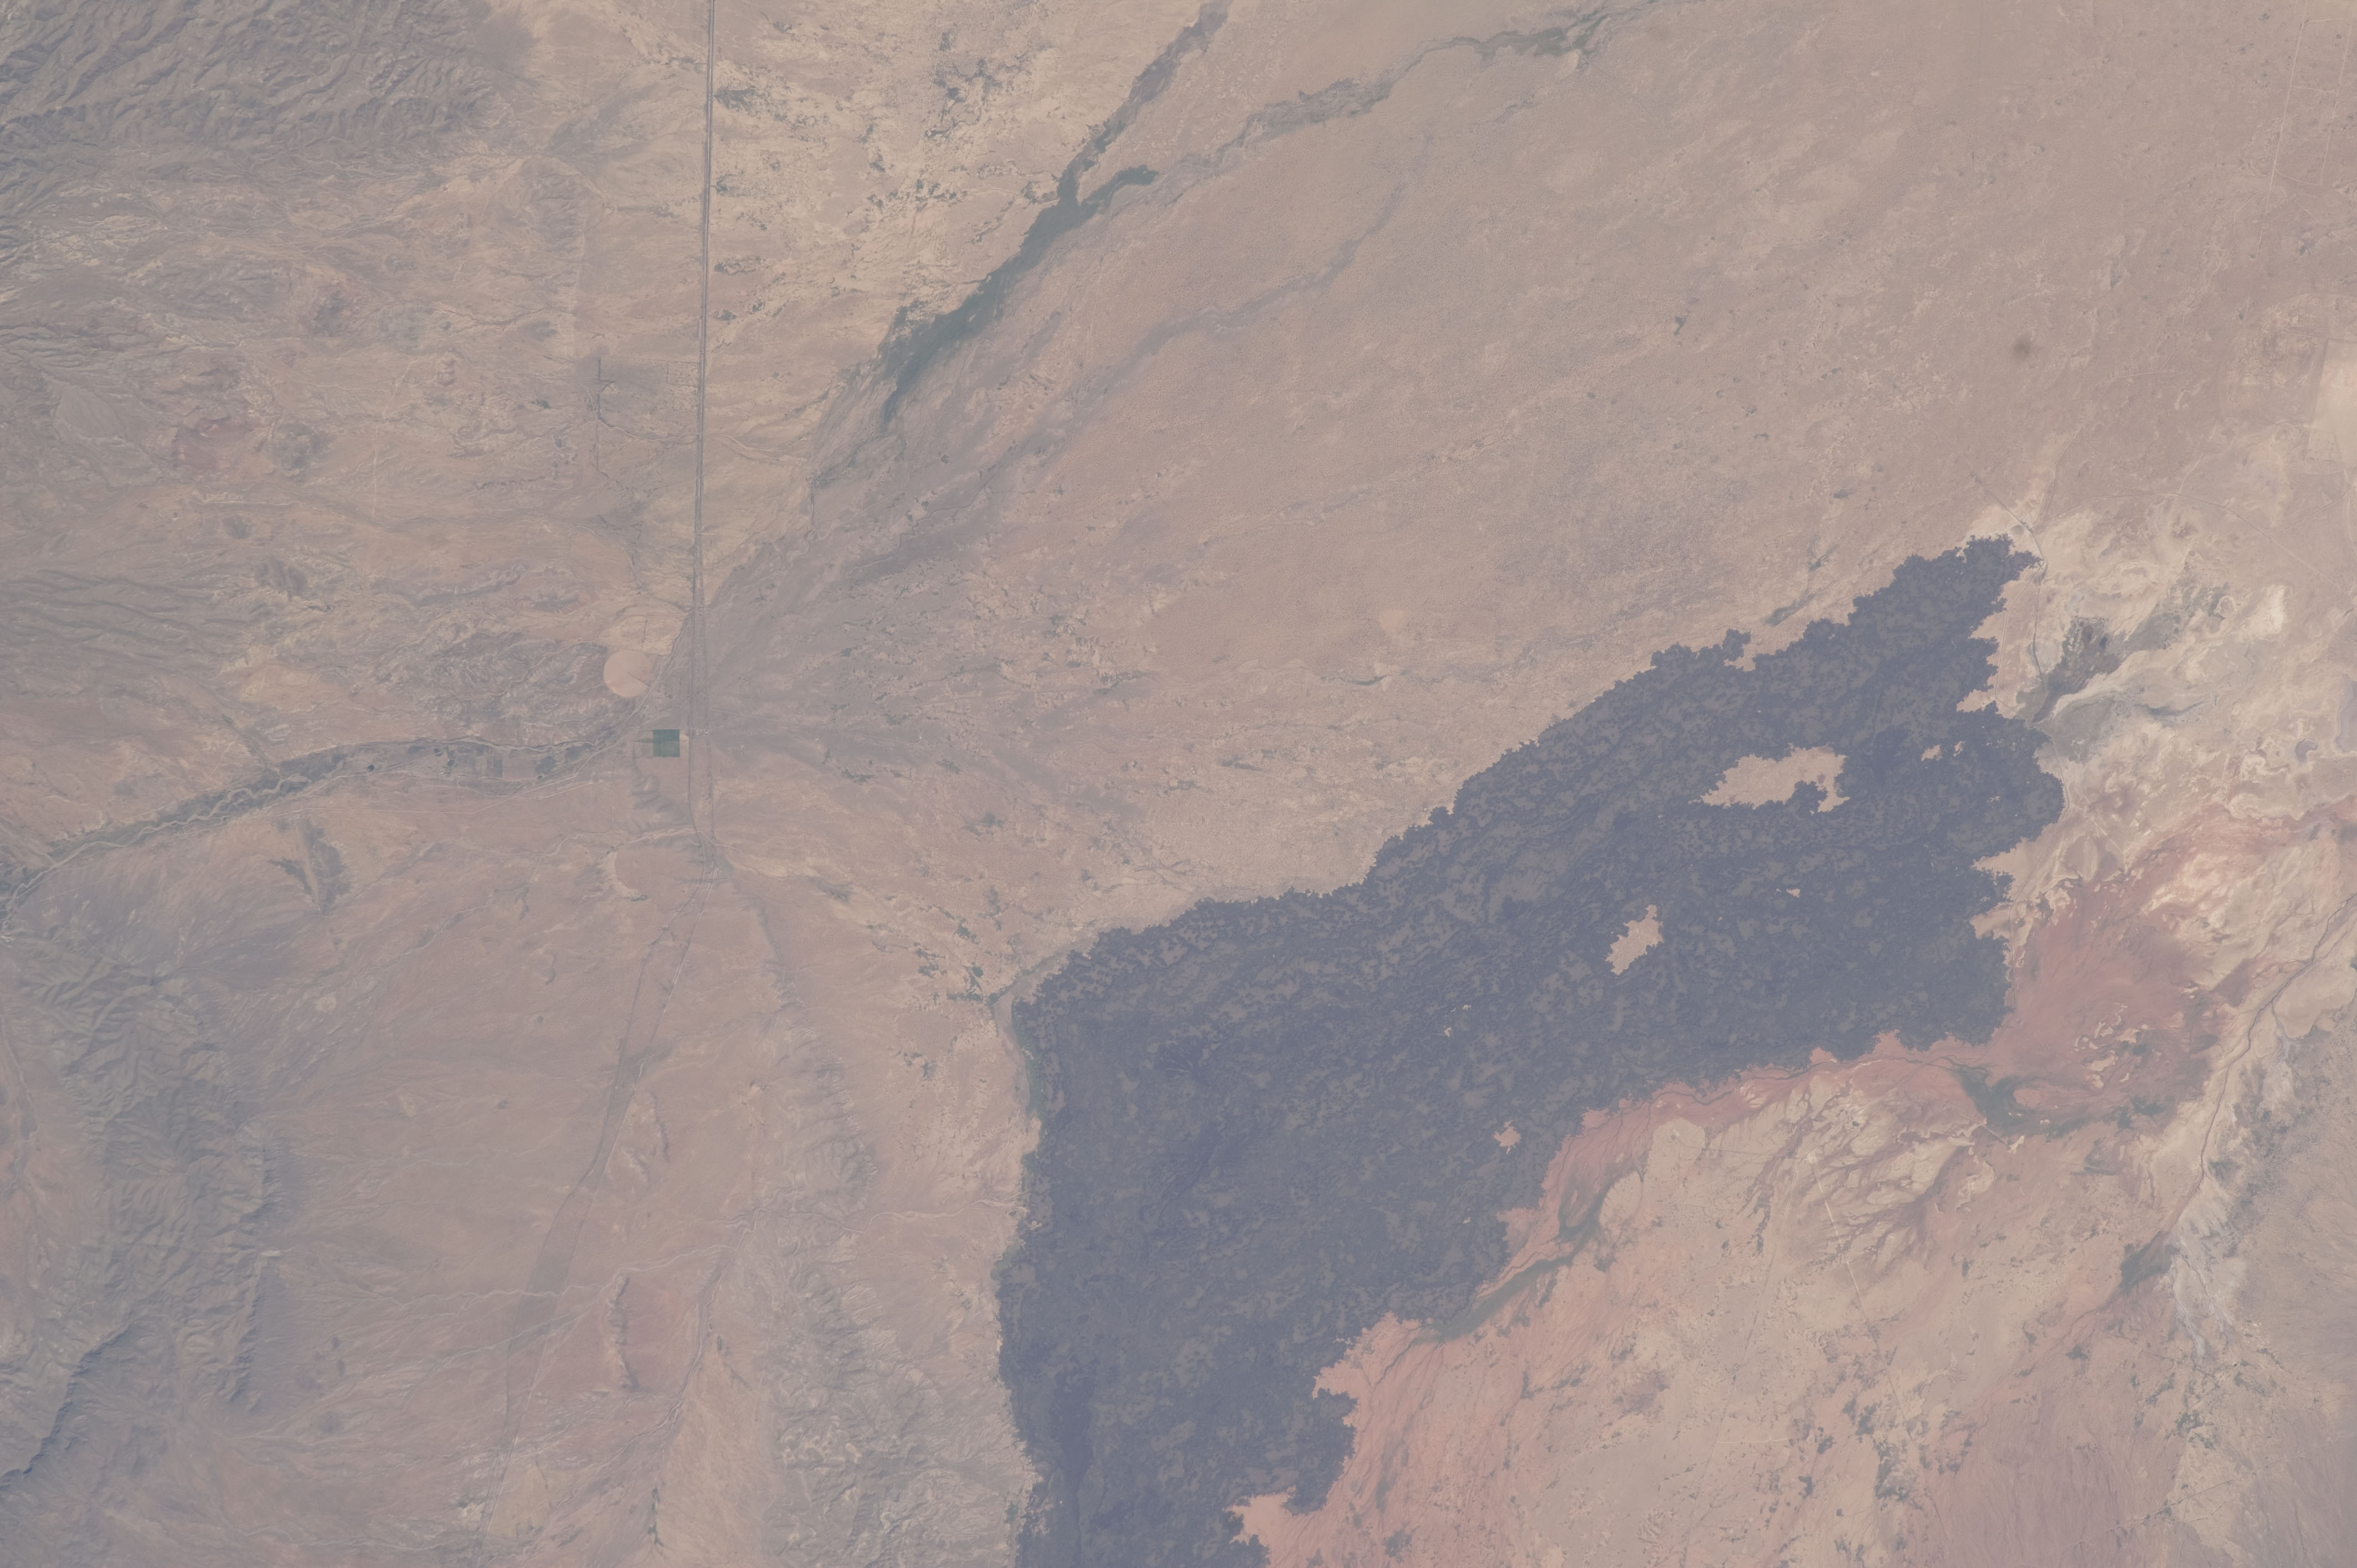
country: USA-NEW MEXICO
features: WHITE SANDS MISSILE RANGE, EL MALPAIS LAVA FIELD
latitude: 33.3
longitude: -106.2
